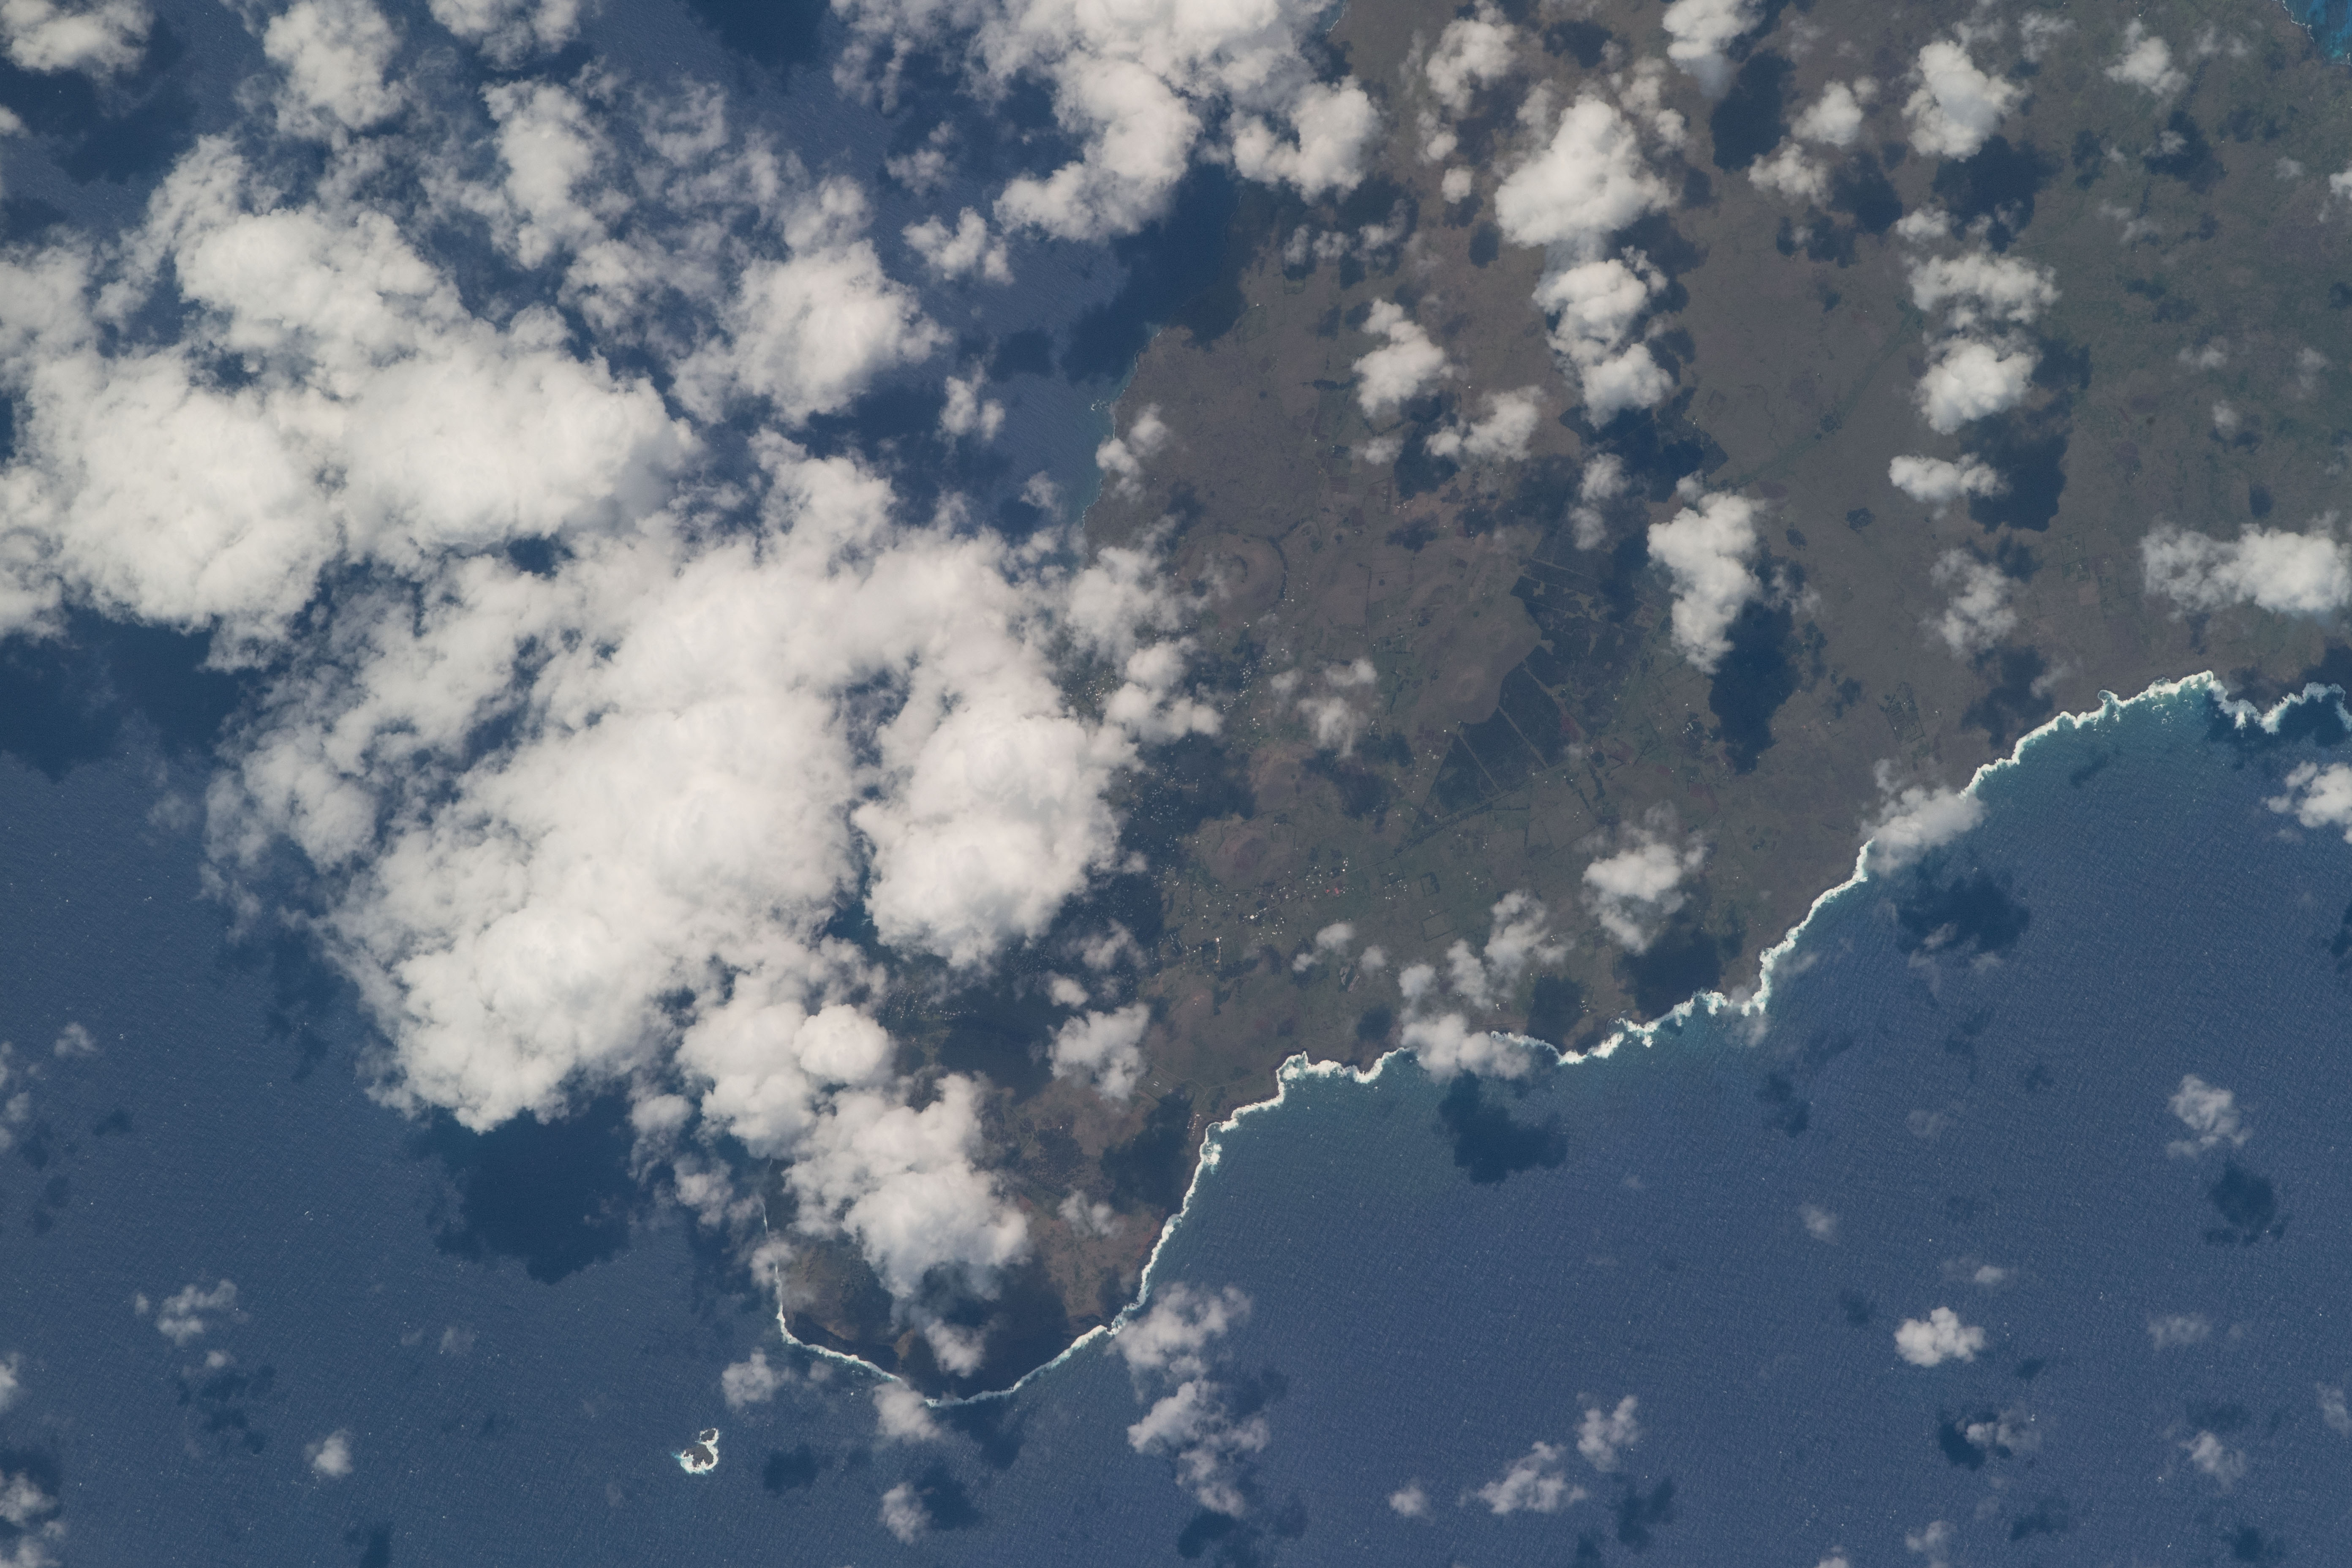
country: EASTER ISLAND
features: HANGA ROA, EASTER ISLAND, MOAI SEAMOUNT
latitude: -27.1
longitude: -109.4
